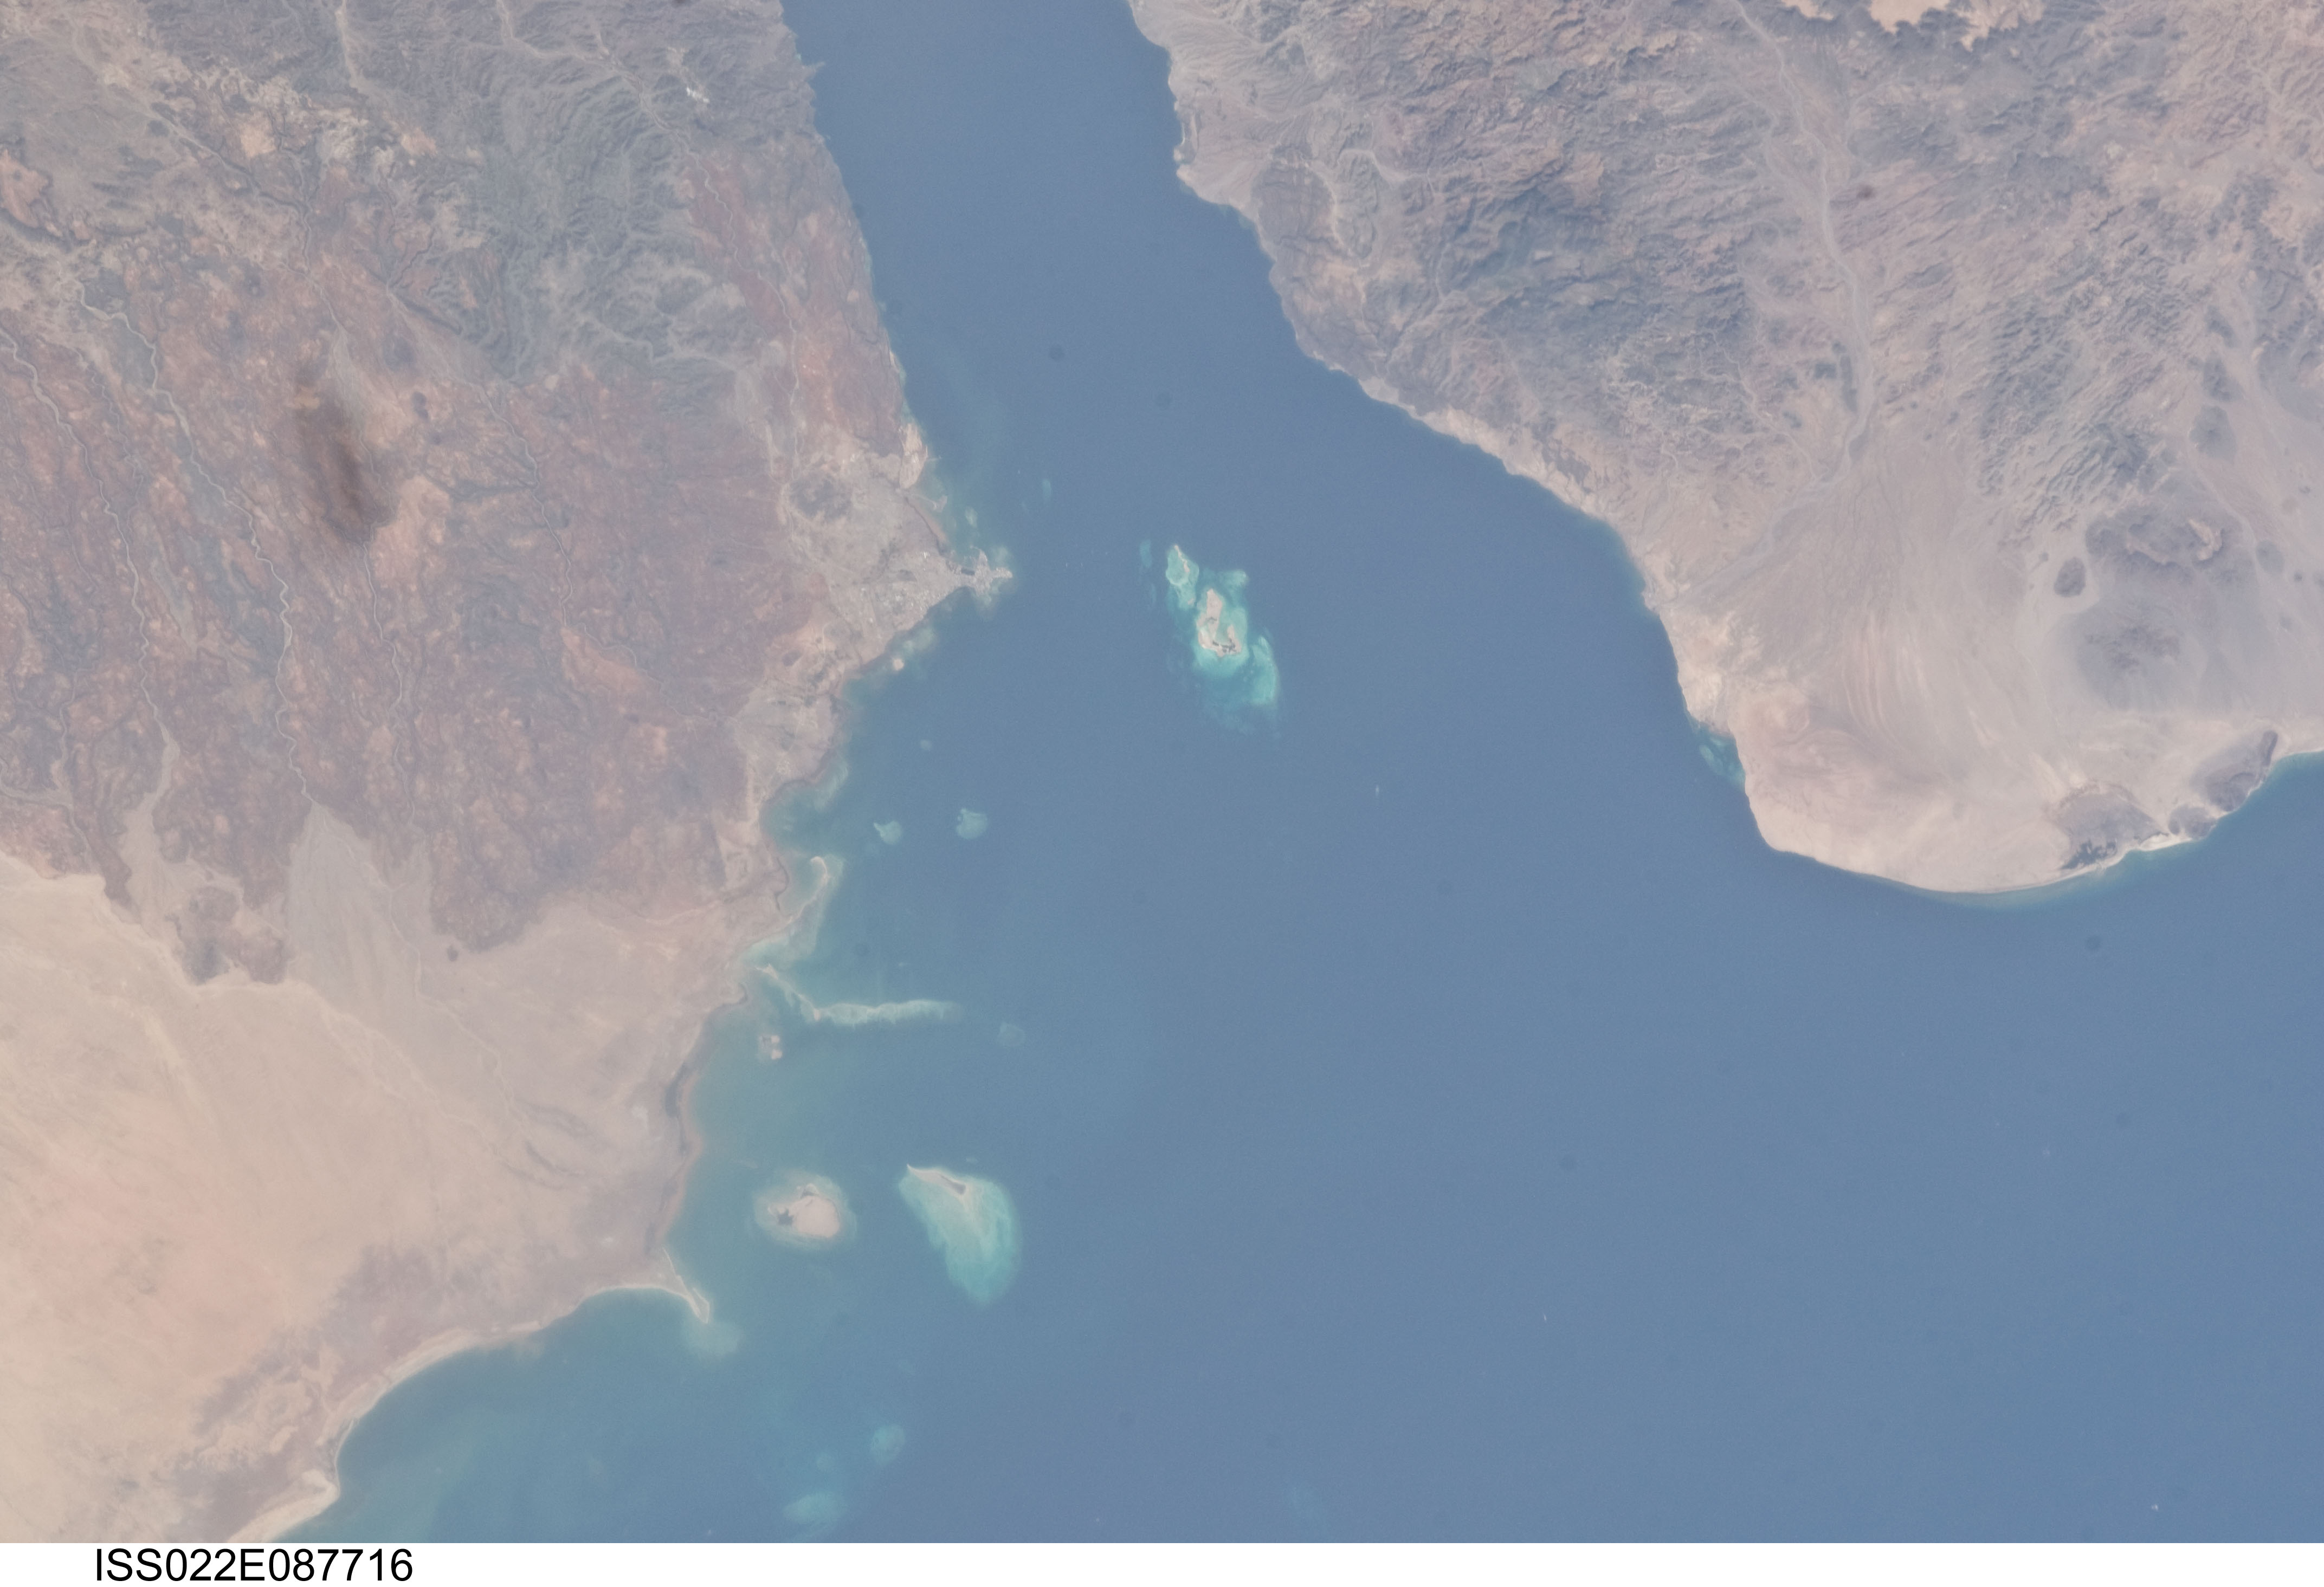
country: DJIBOUTI
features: GULF OF TADJOURA, MOUCHA ISLAND, DJIBOUTI, REEFS, RUGGED DRAINAGE
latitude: 11.5
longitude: 43.0
